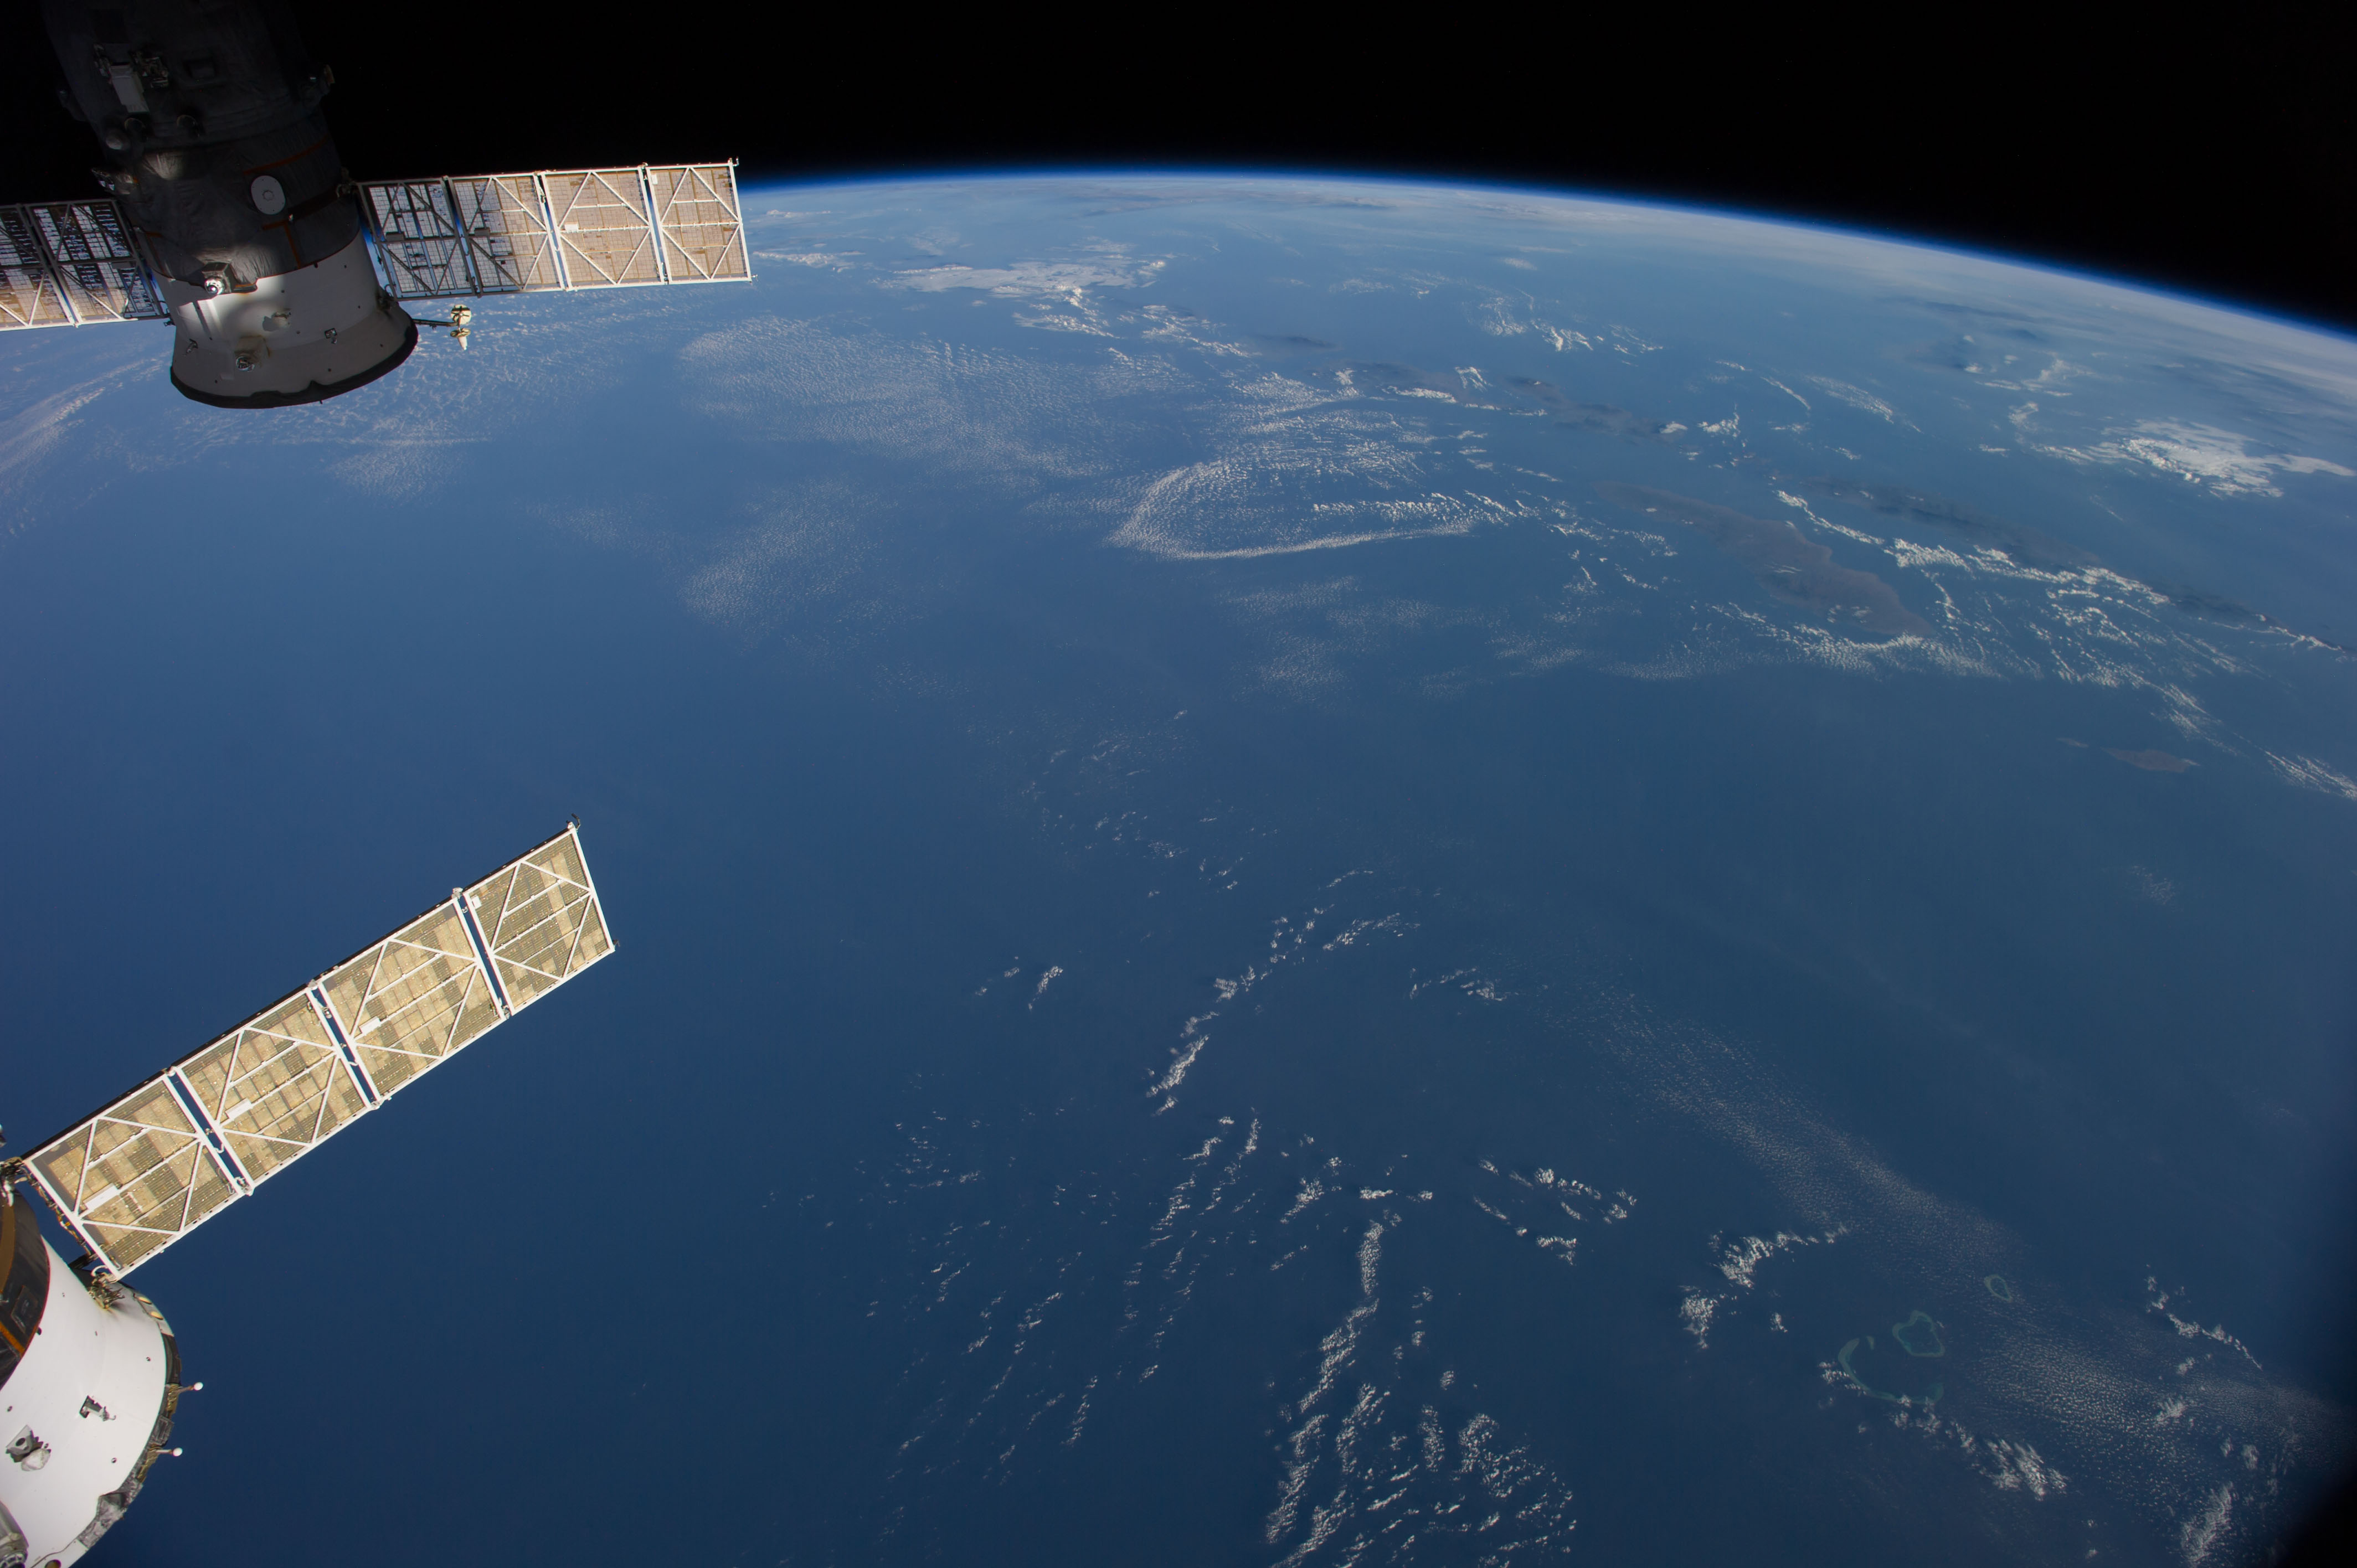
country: AUSTRALIA-WA
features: INDIAN O., JAVA S., BALI S., FLORES S., SAVU S., W. NUSA TENGGARA, E. NUSA TENGGARA, ATMOSPHERIC LIMB
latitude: -13.0
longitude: 117.5
